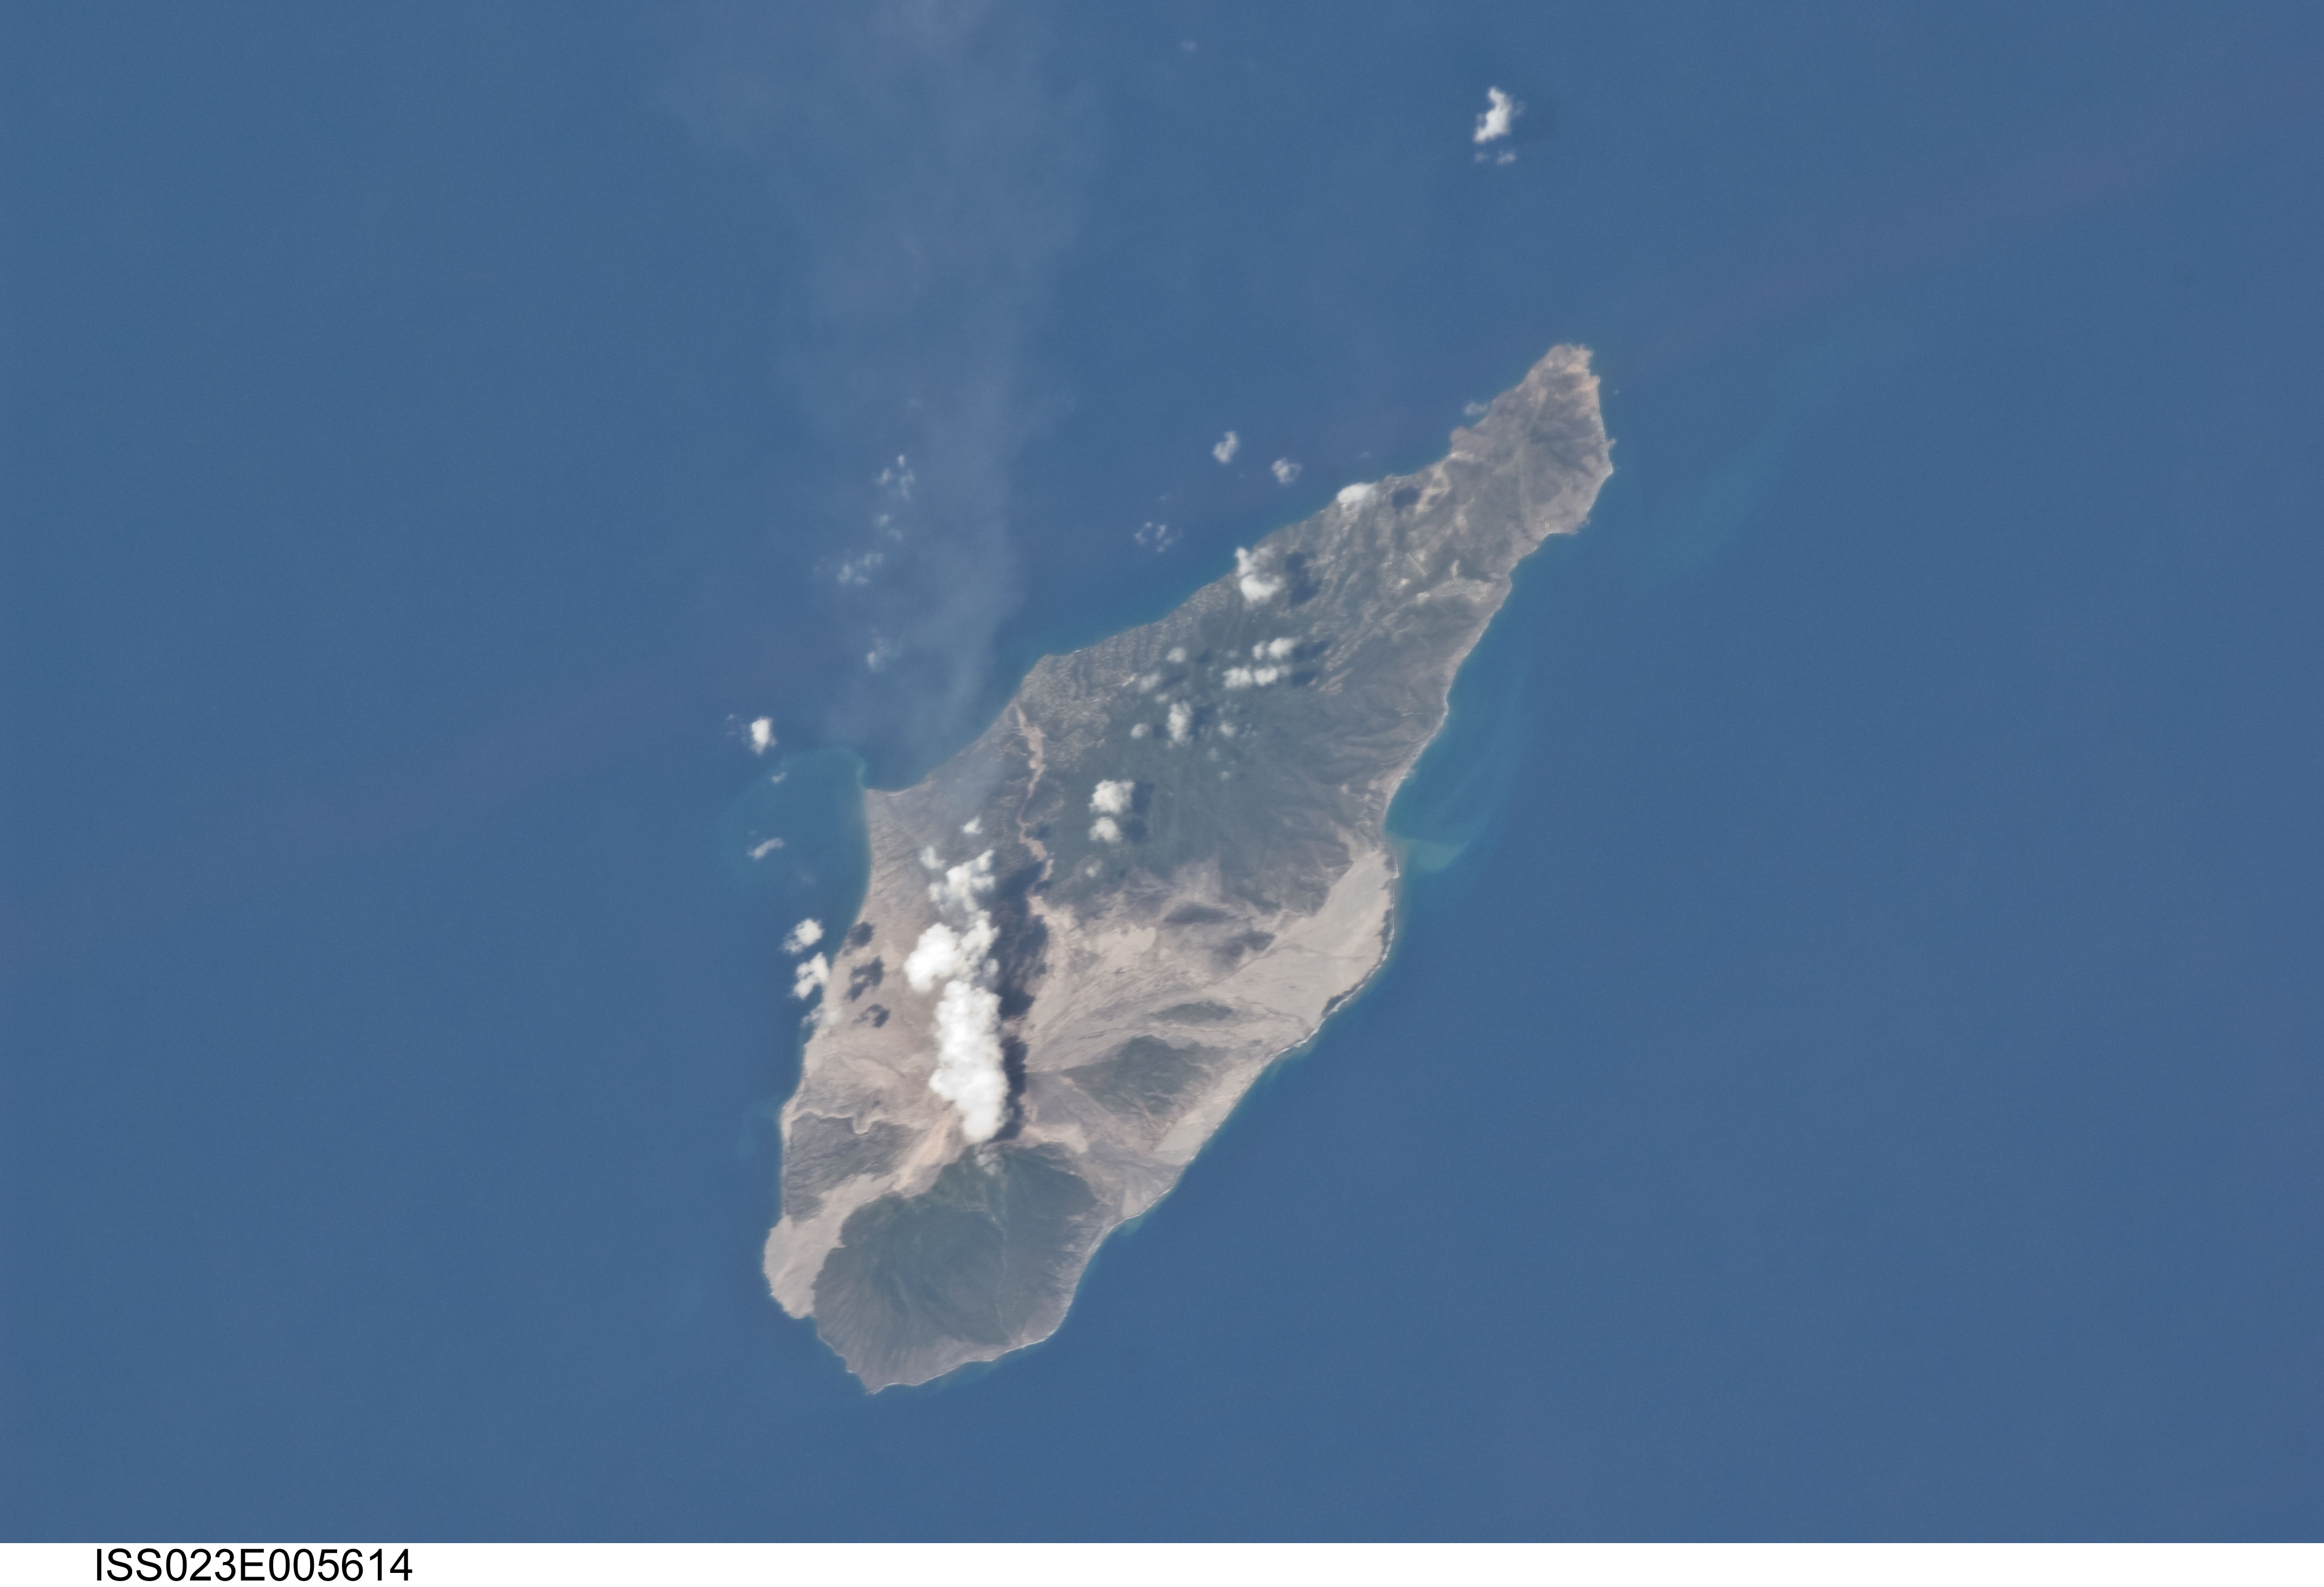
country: LESSER ANTILLES
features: MONTSERRAT, SOUFRIERE HILLS VOLCANO, PLUME
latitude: 16.8
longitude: -62.2
